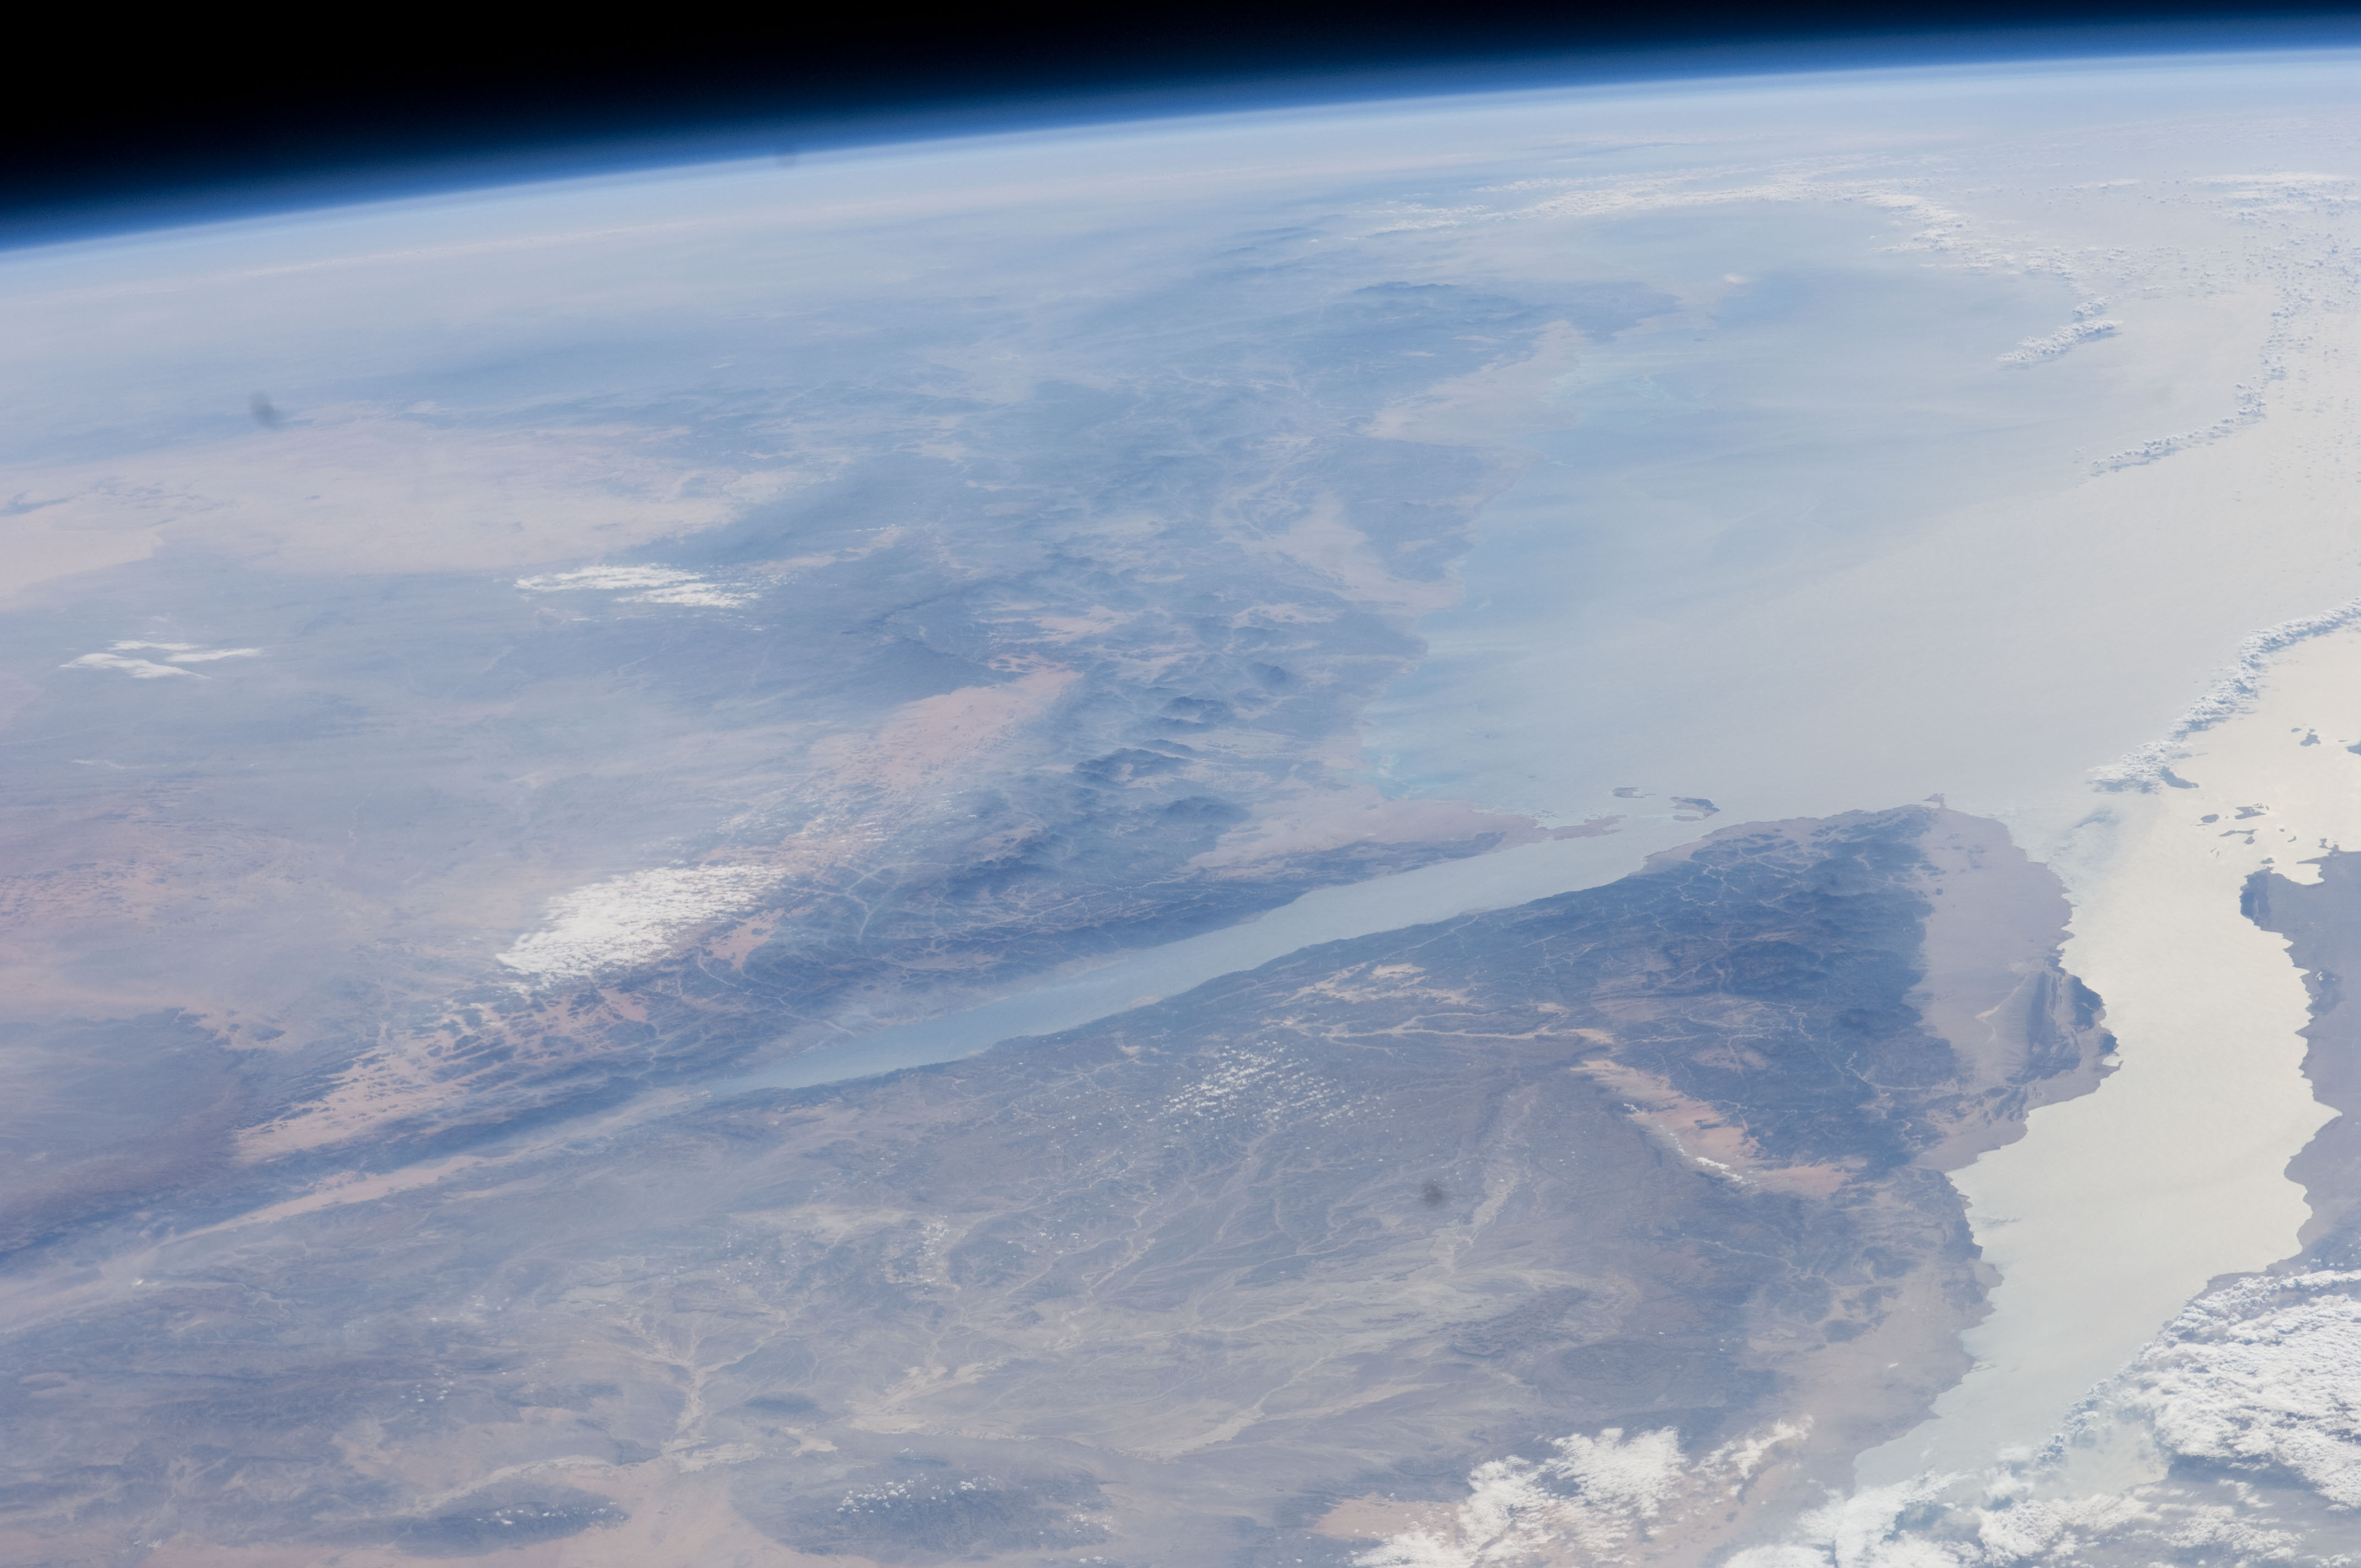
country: SAUDI ARABIA
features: PAN-GULF OF AQABA, E. RED S. COAST, SINAI PEN., G. OF SUEZ, HAZE, DES., MTS.
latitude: 28.5
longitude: 35.5
